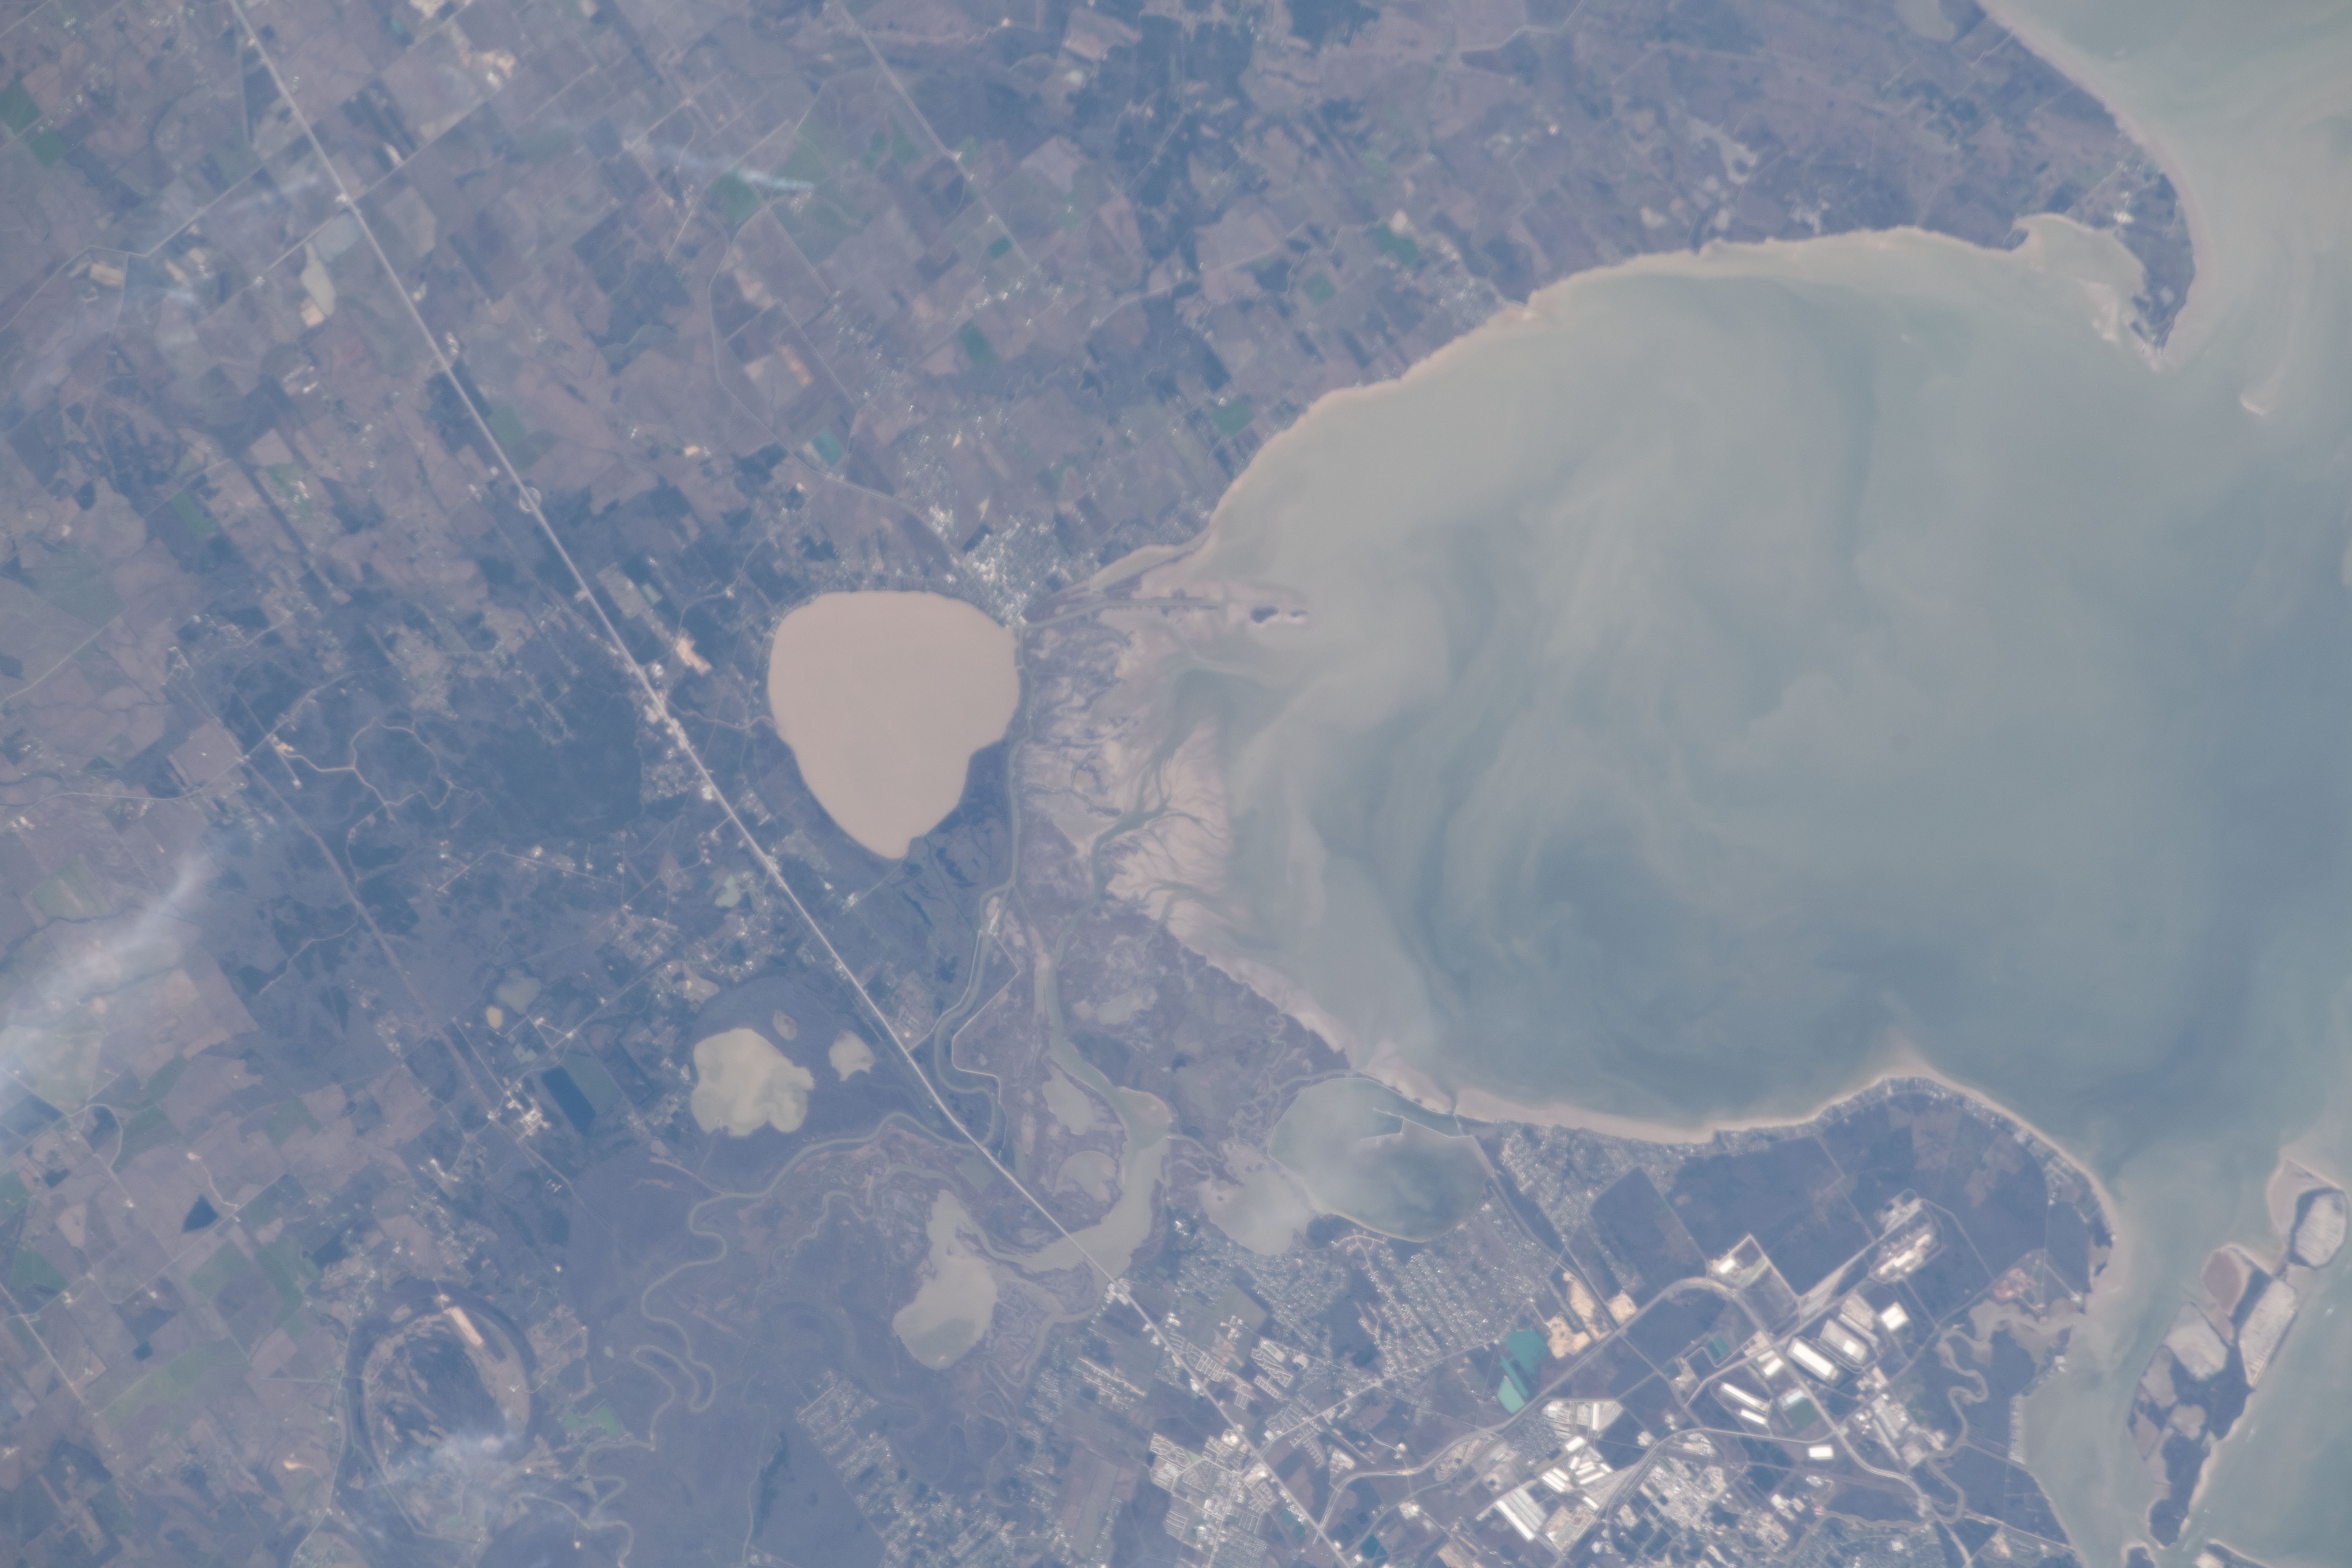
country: USA-TEXAS
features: TRINITY BAY
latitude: 29.8
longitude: -94.7
